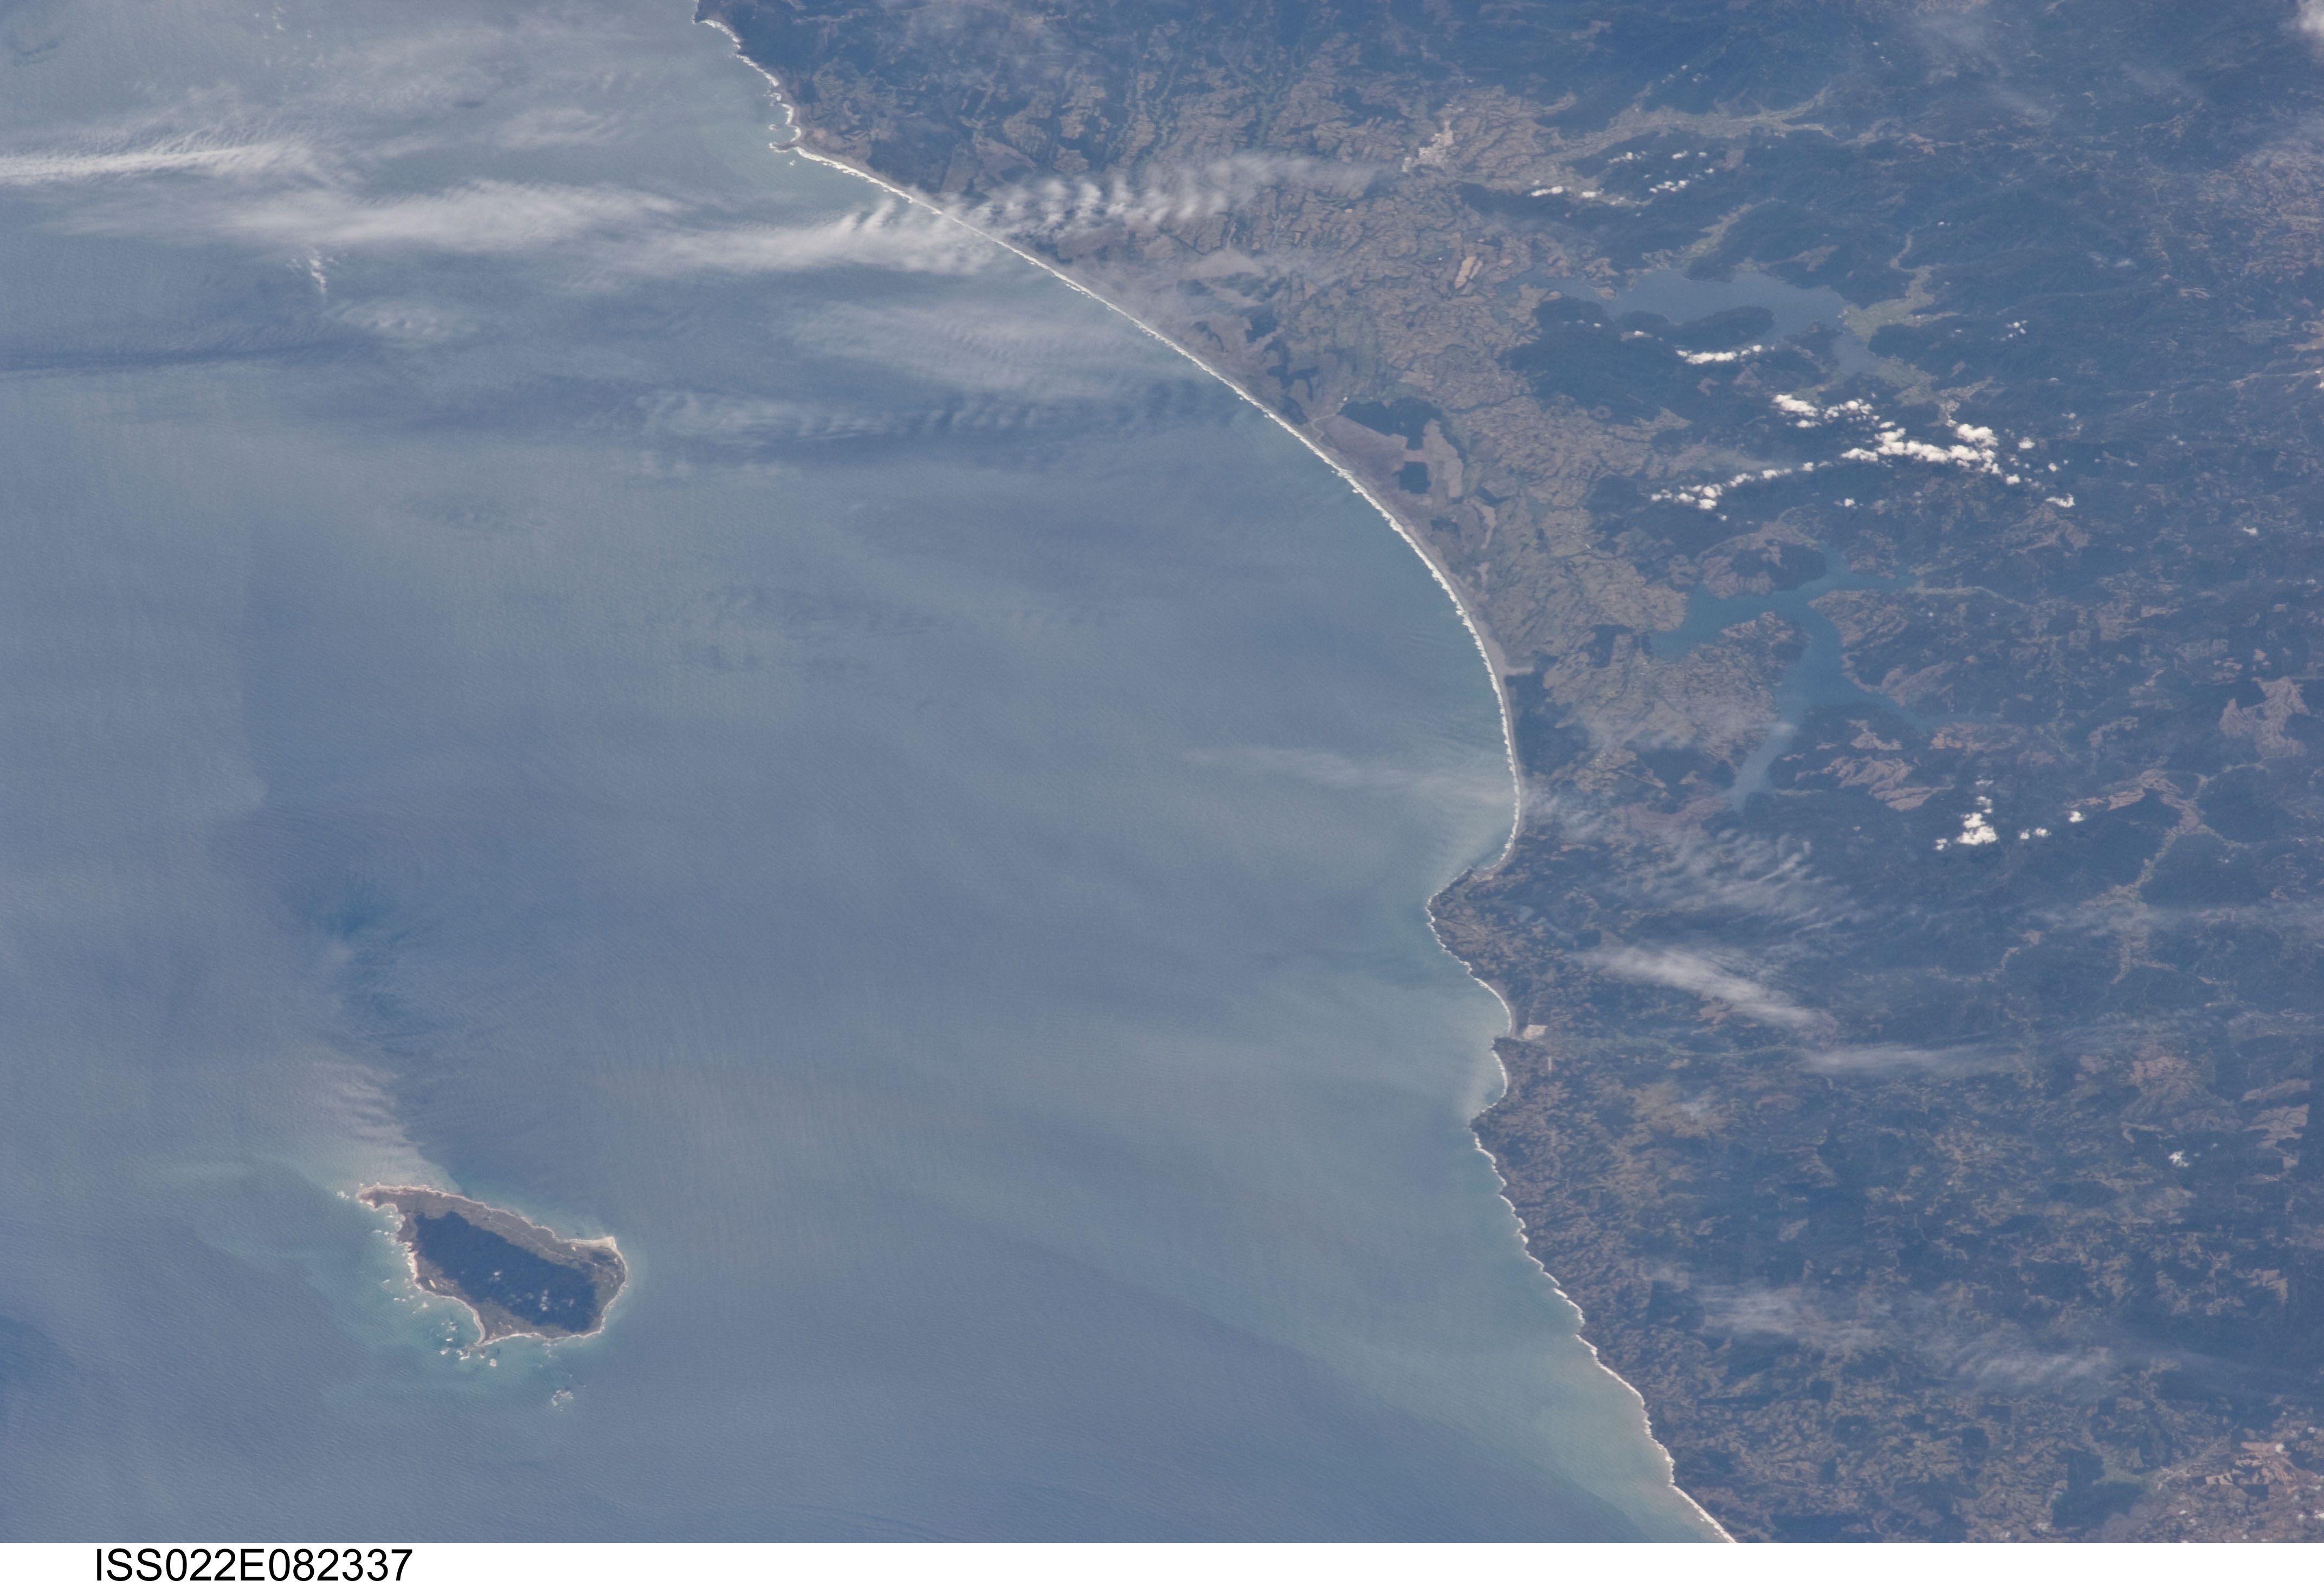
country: CHILE
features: COAST, POINT NENA, MOCHA I., FOR., AGR., LAKES, PT. MORGUILLA
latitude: -38.1
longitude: -73.7
